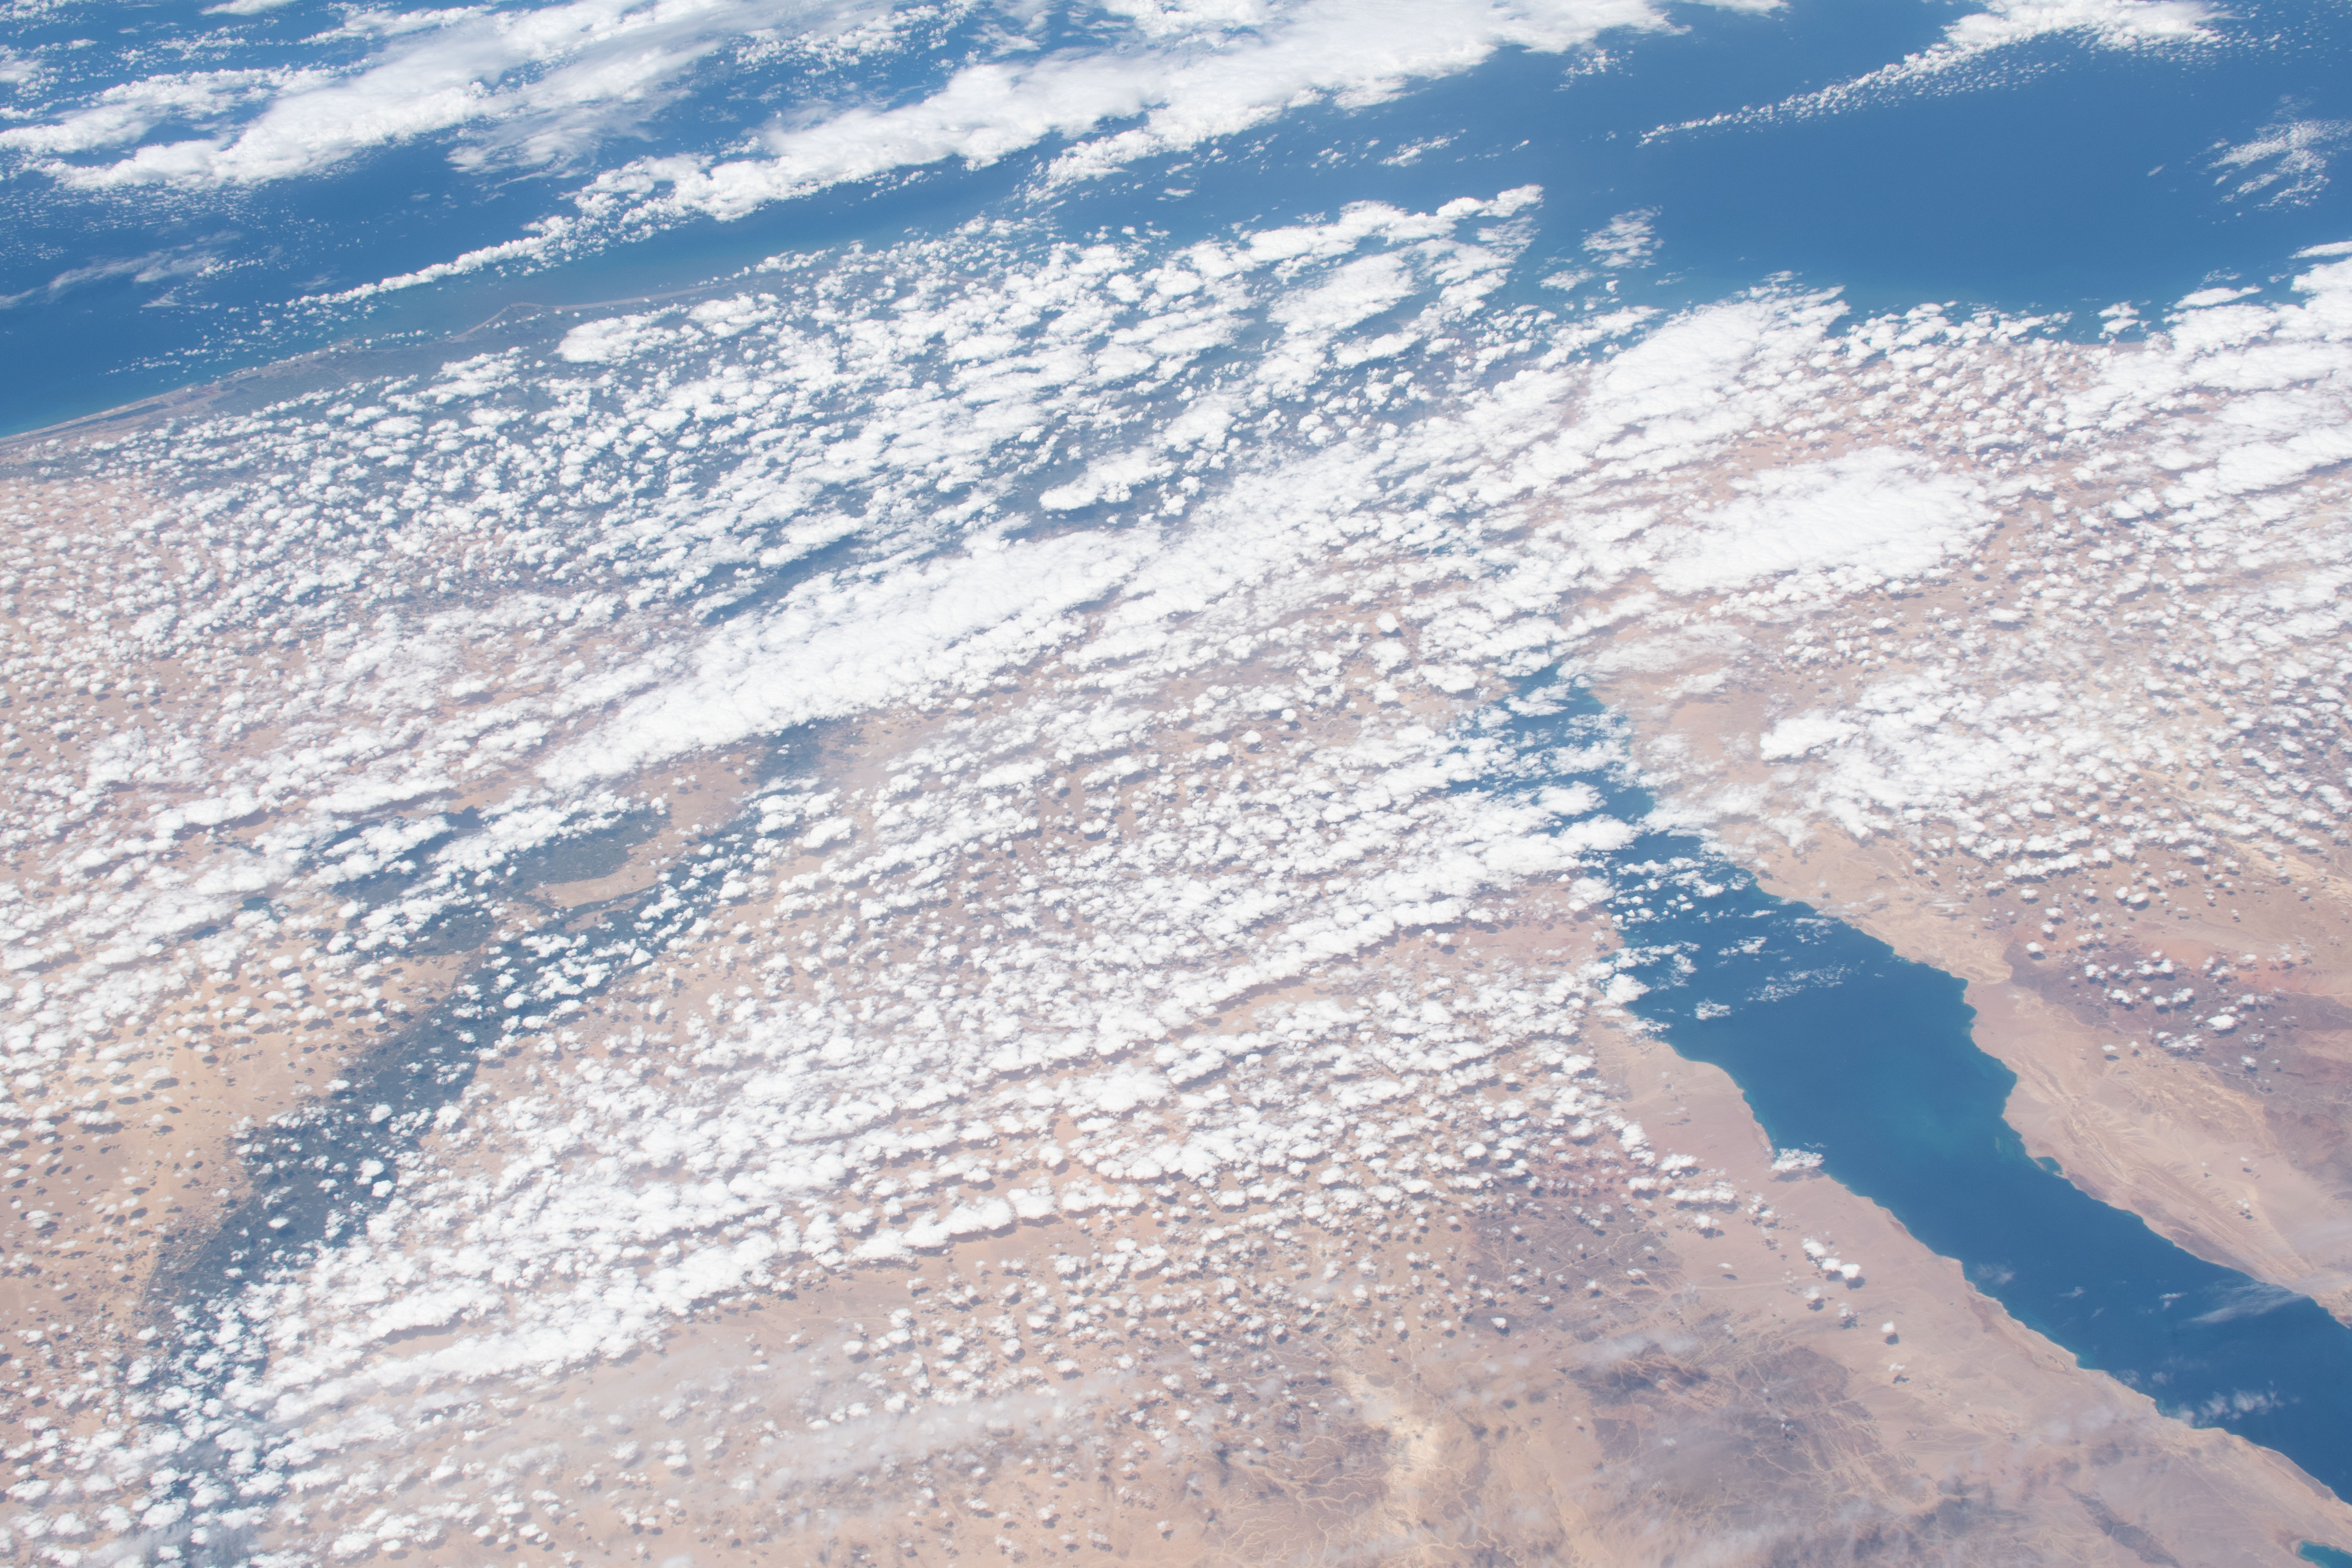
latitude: 30.0
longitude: 31.0
